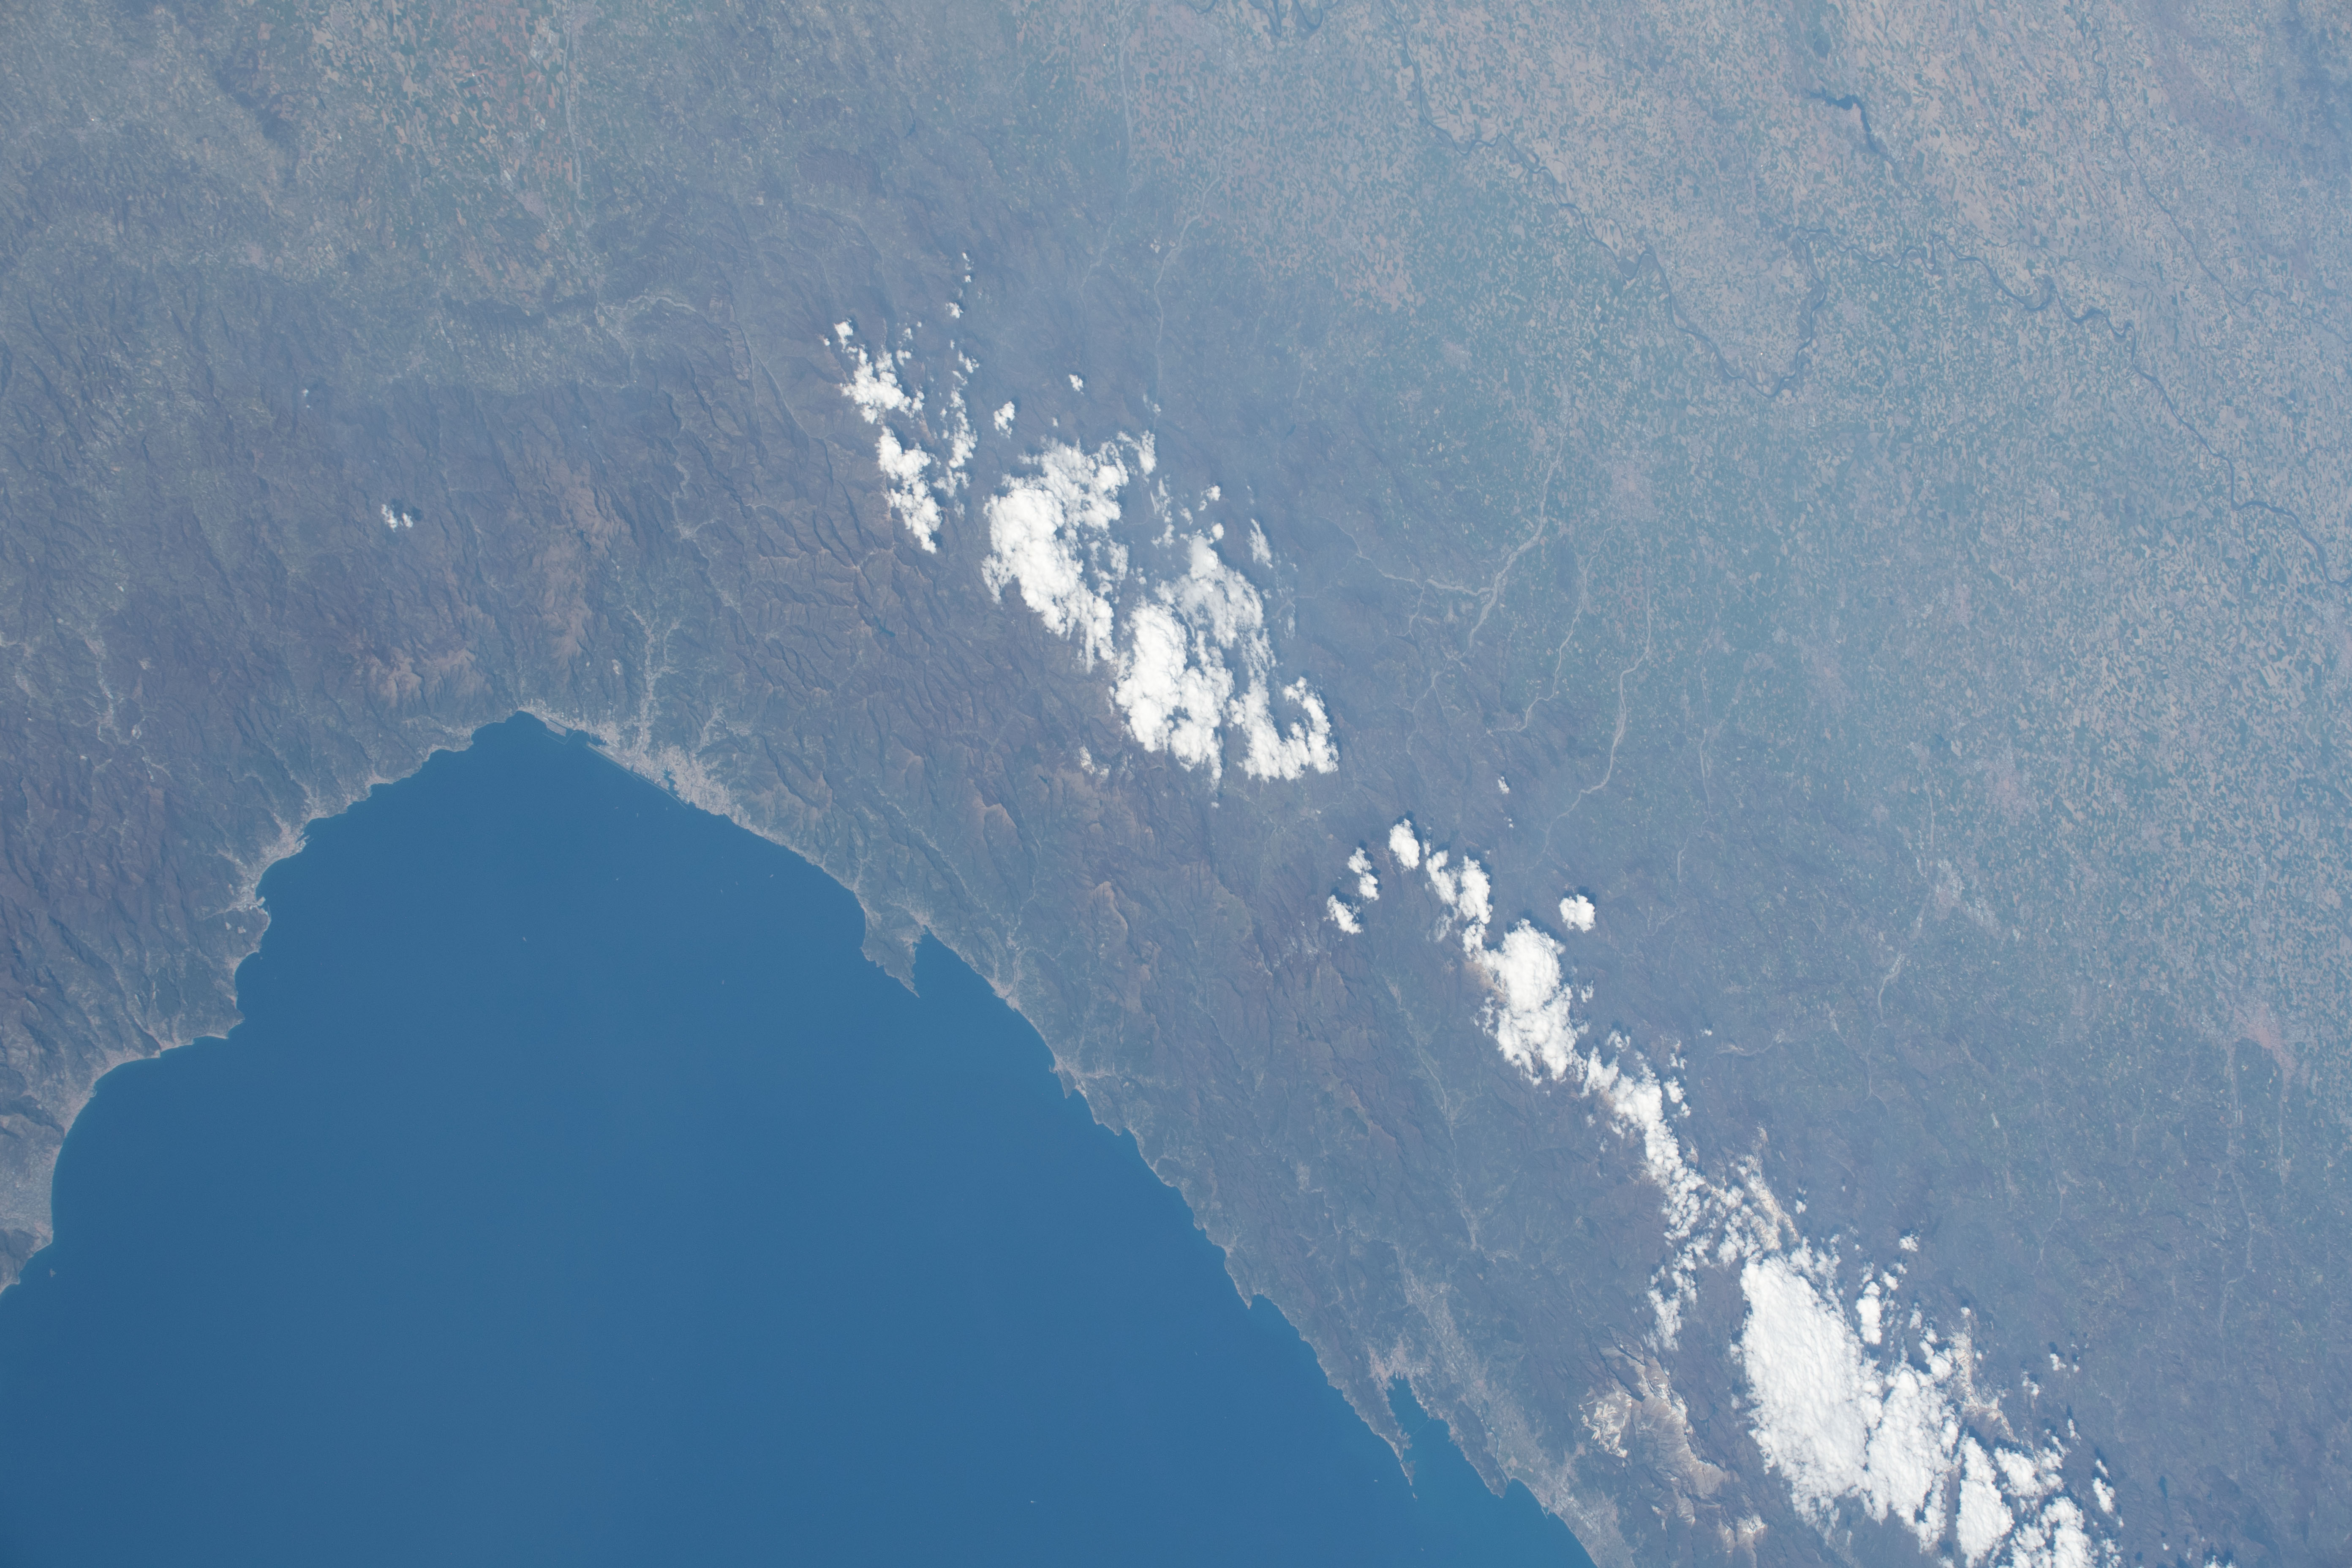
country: ITALY
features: BAIA DEL SILENZIO, BAY
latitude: 44.5
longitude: 9.5
